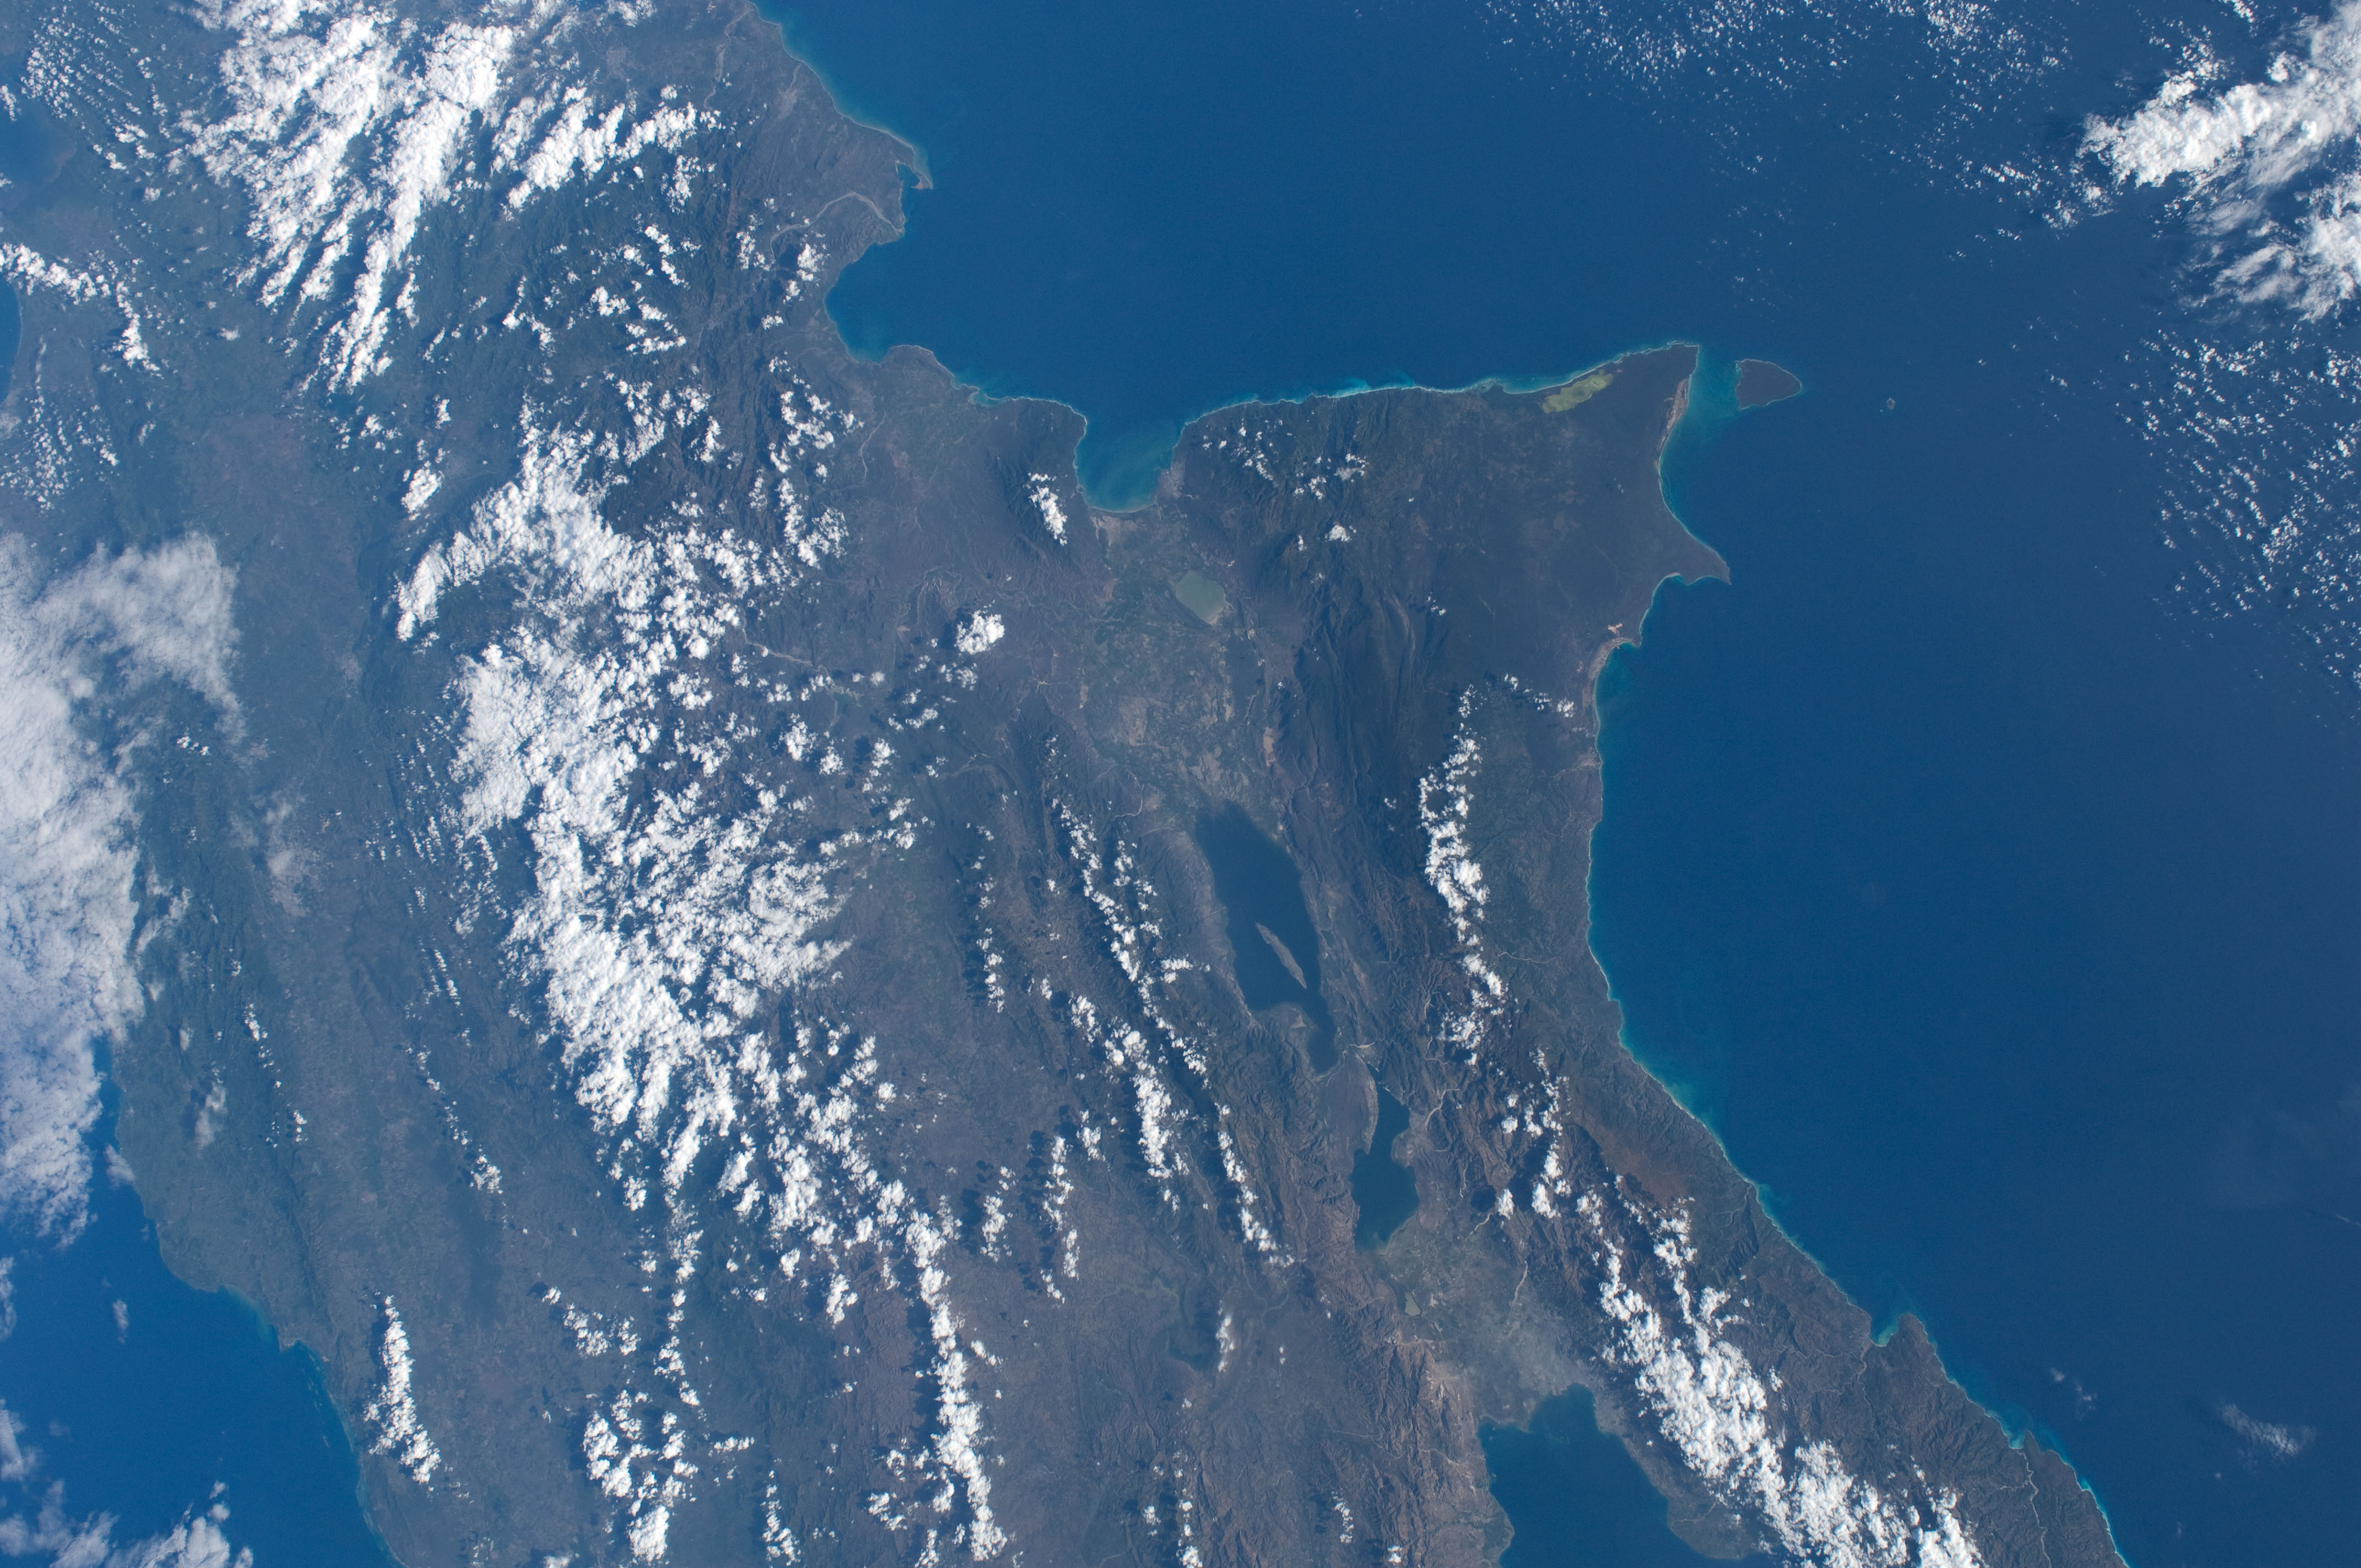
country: DOMINICAN REPUBLIC
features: CARIBBEAN S., L. ENRIQUILLO, L. AZUEI, PORT AU PRINCE
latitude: 18.5
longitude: -71.5
